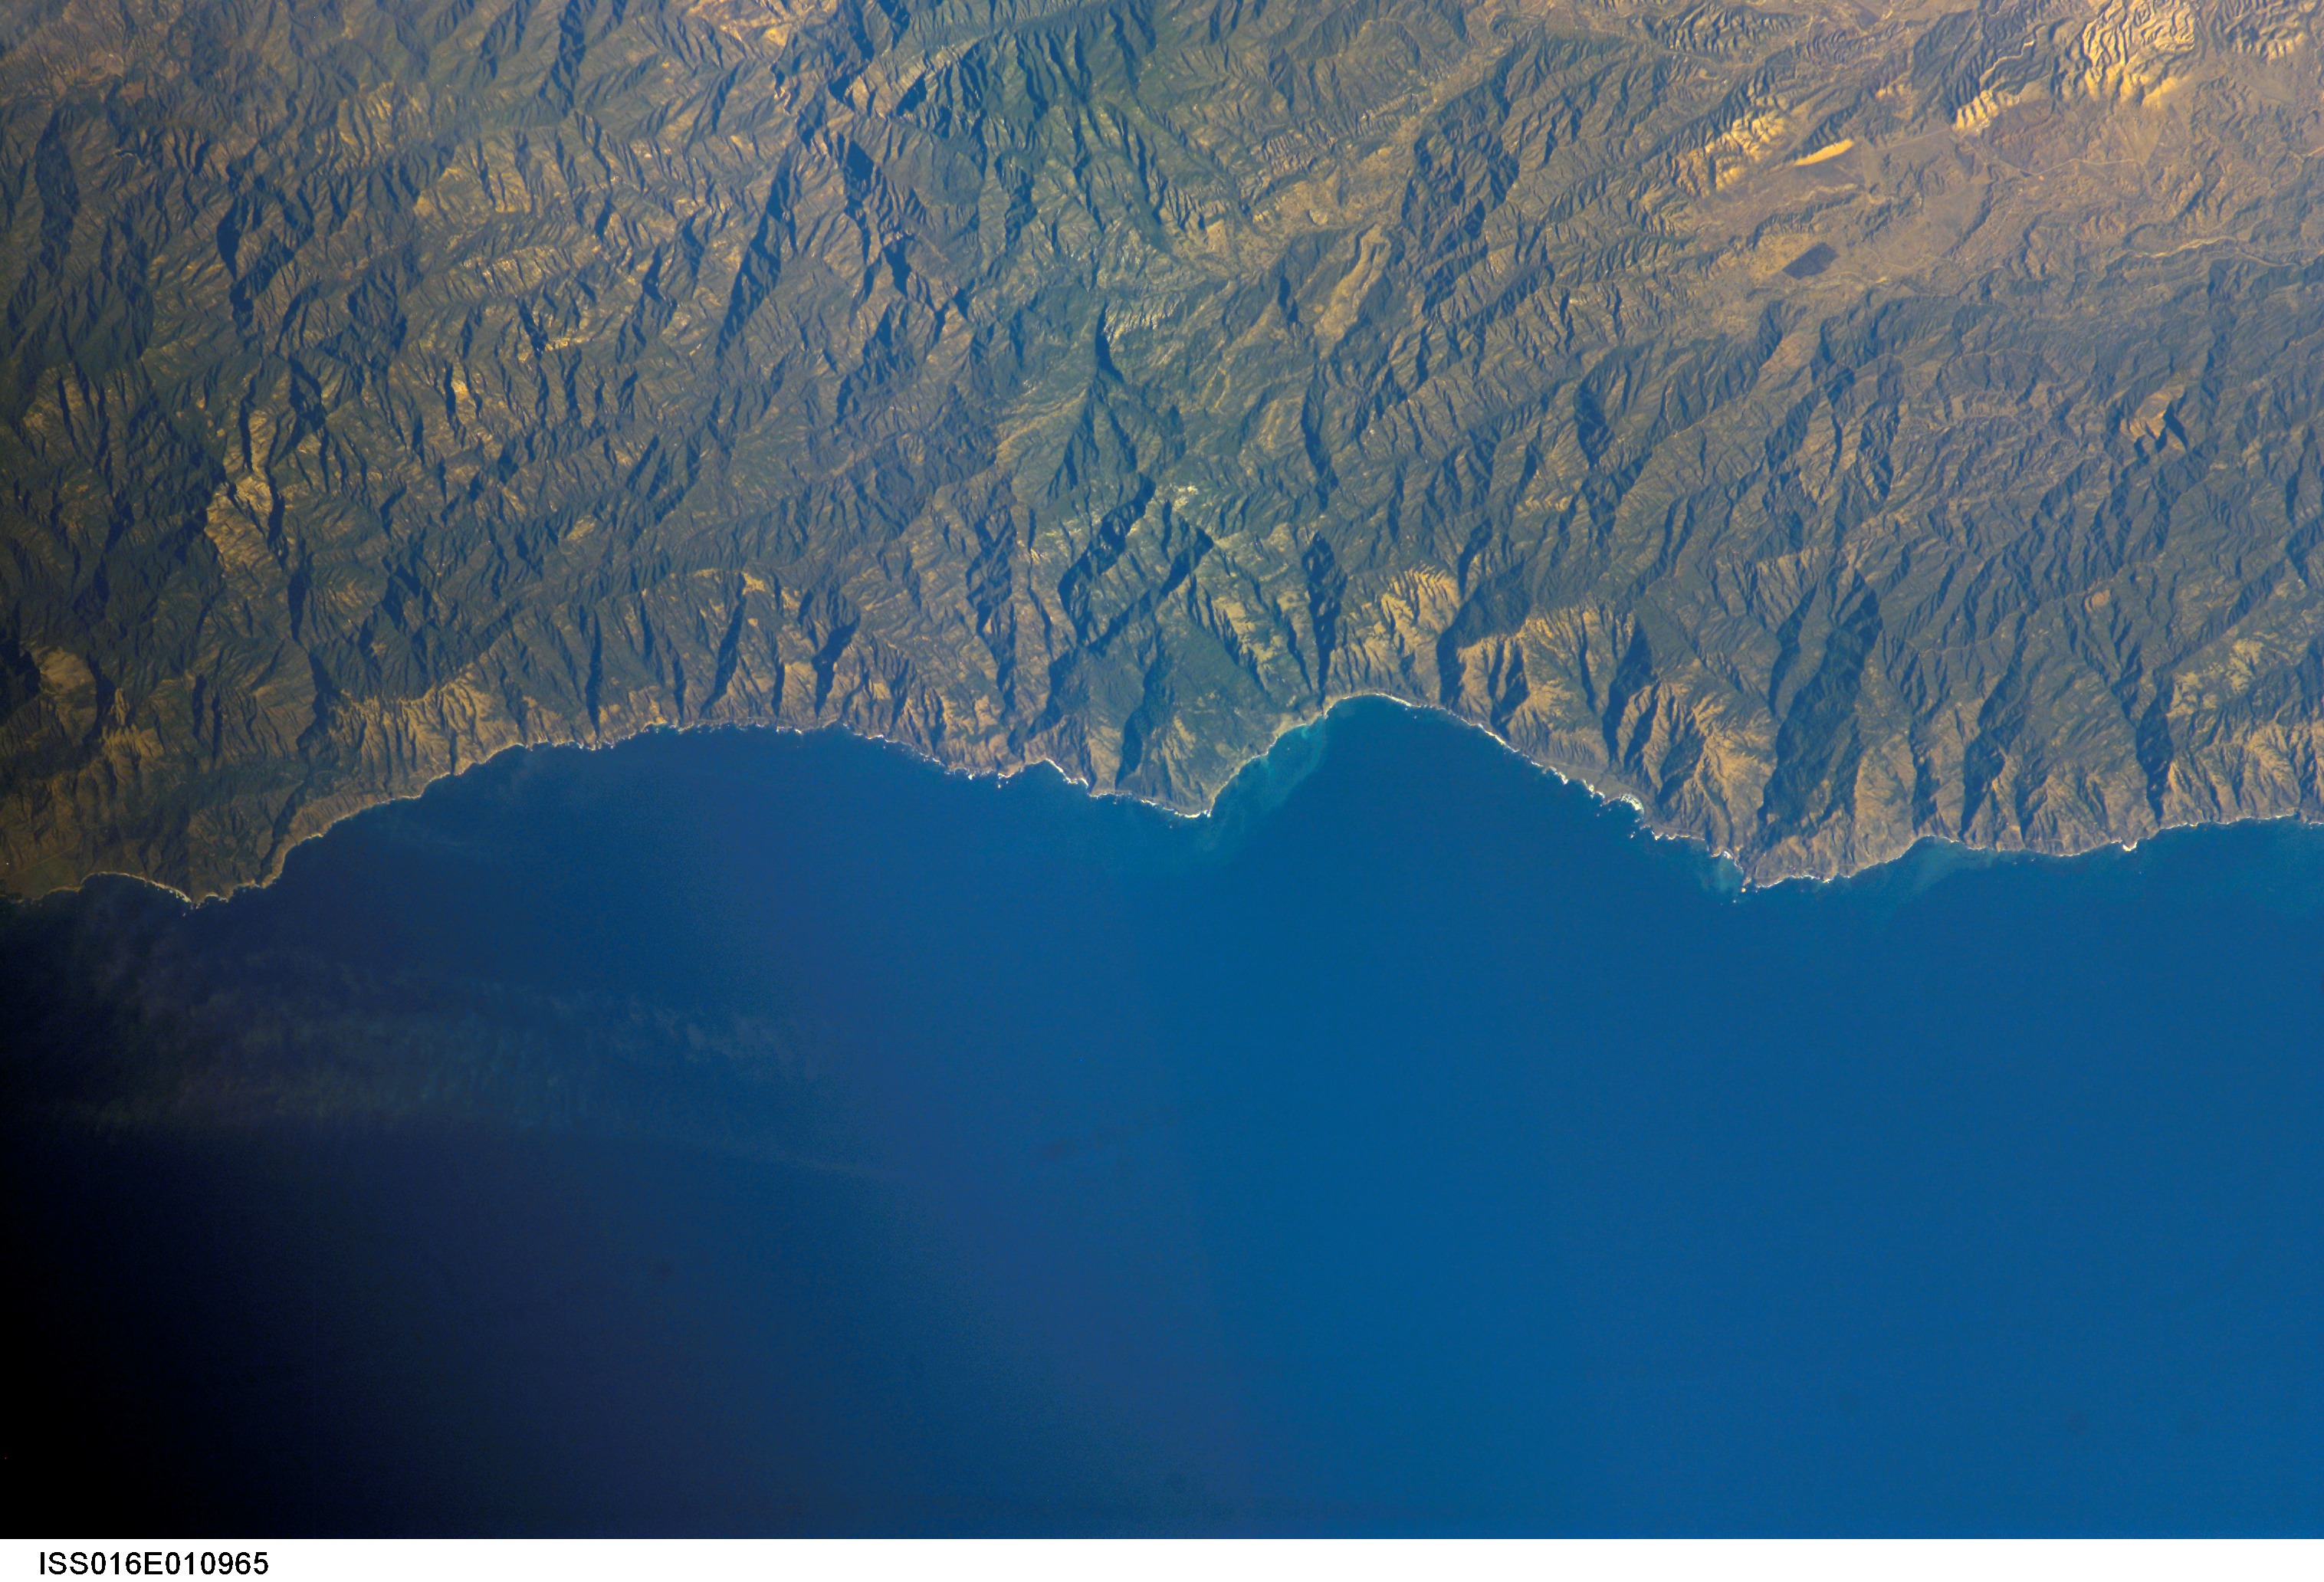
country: USA-CALIFORNIA
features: COAST, SANTA LUCIA RA., FOR.
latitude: 36.0
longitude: -121.5
